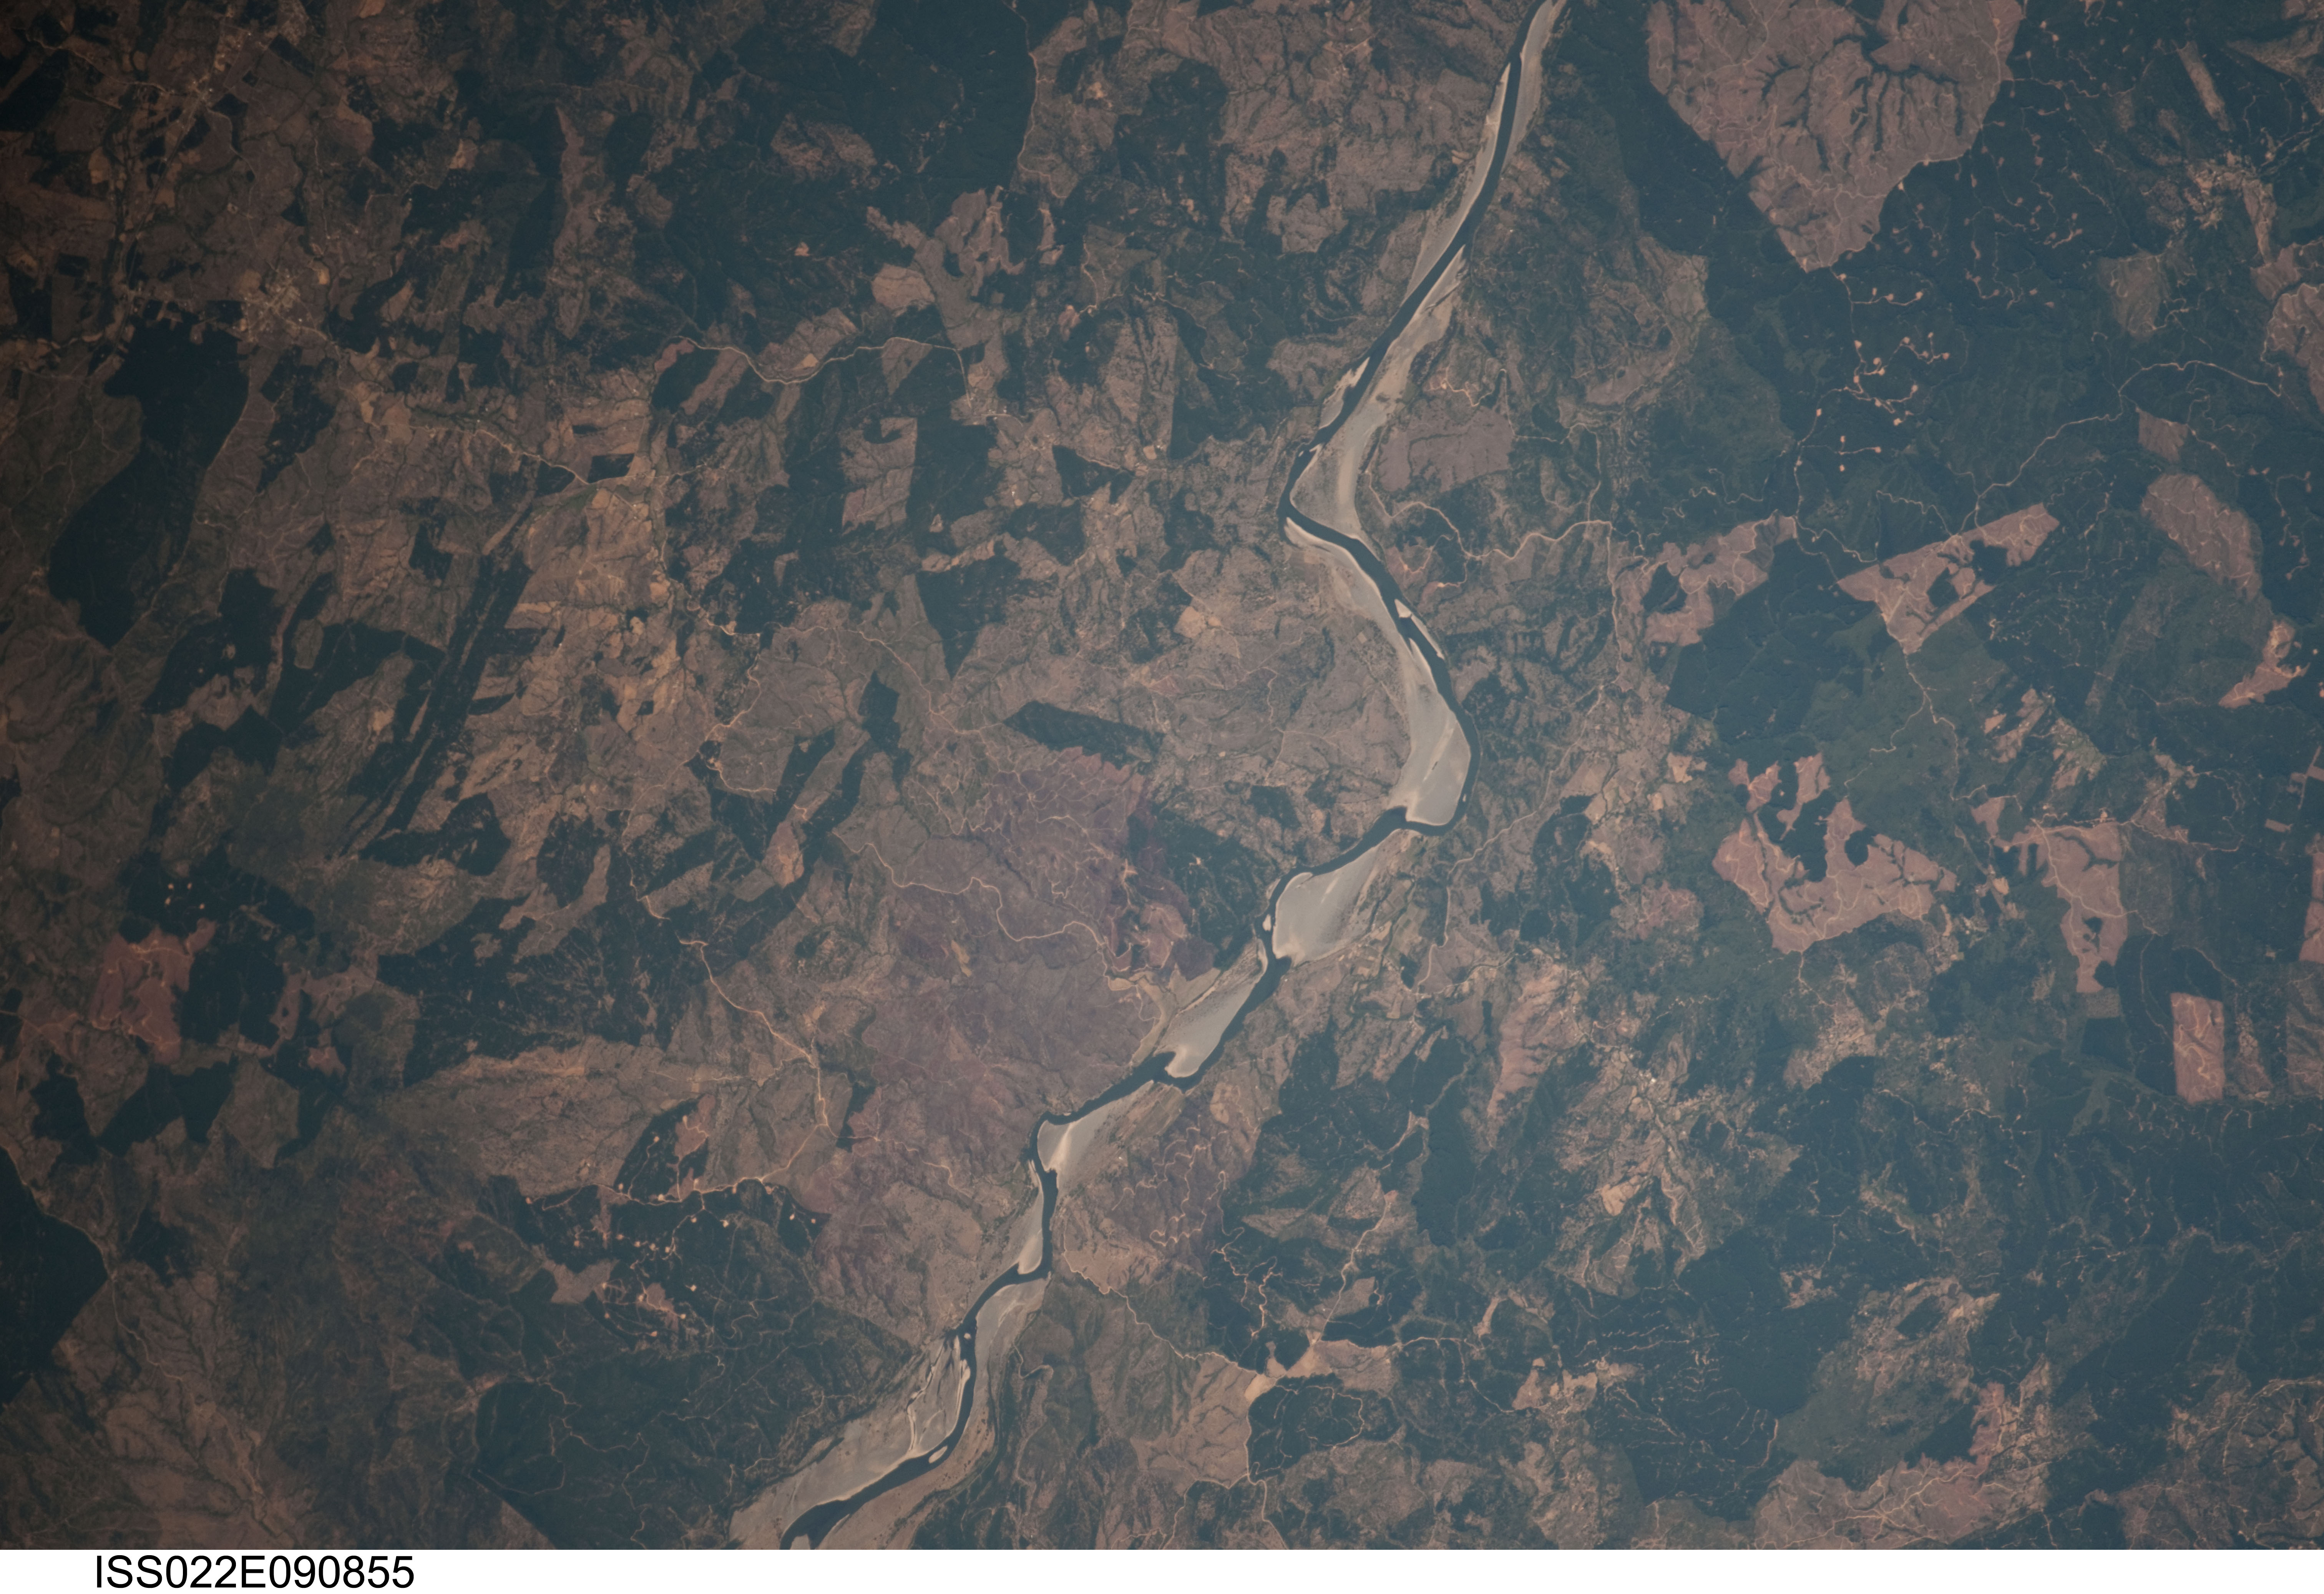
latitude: -35.5
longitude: -72.0
